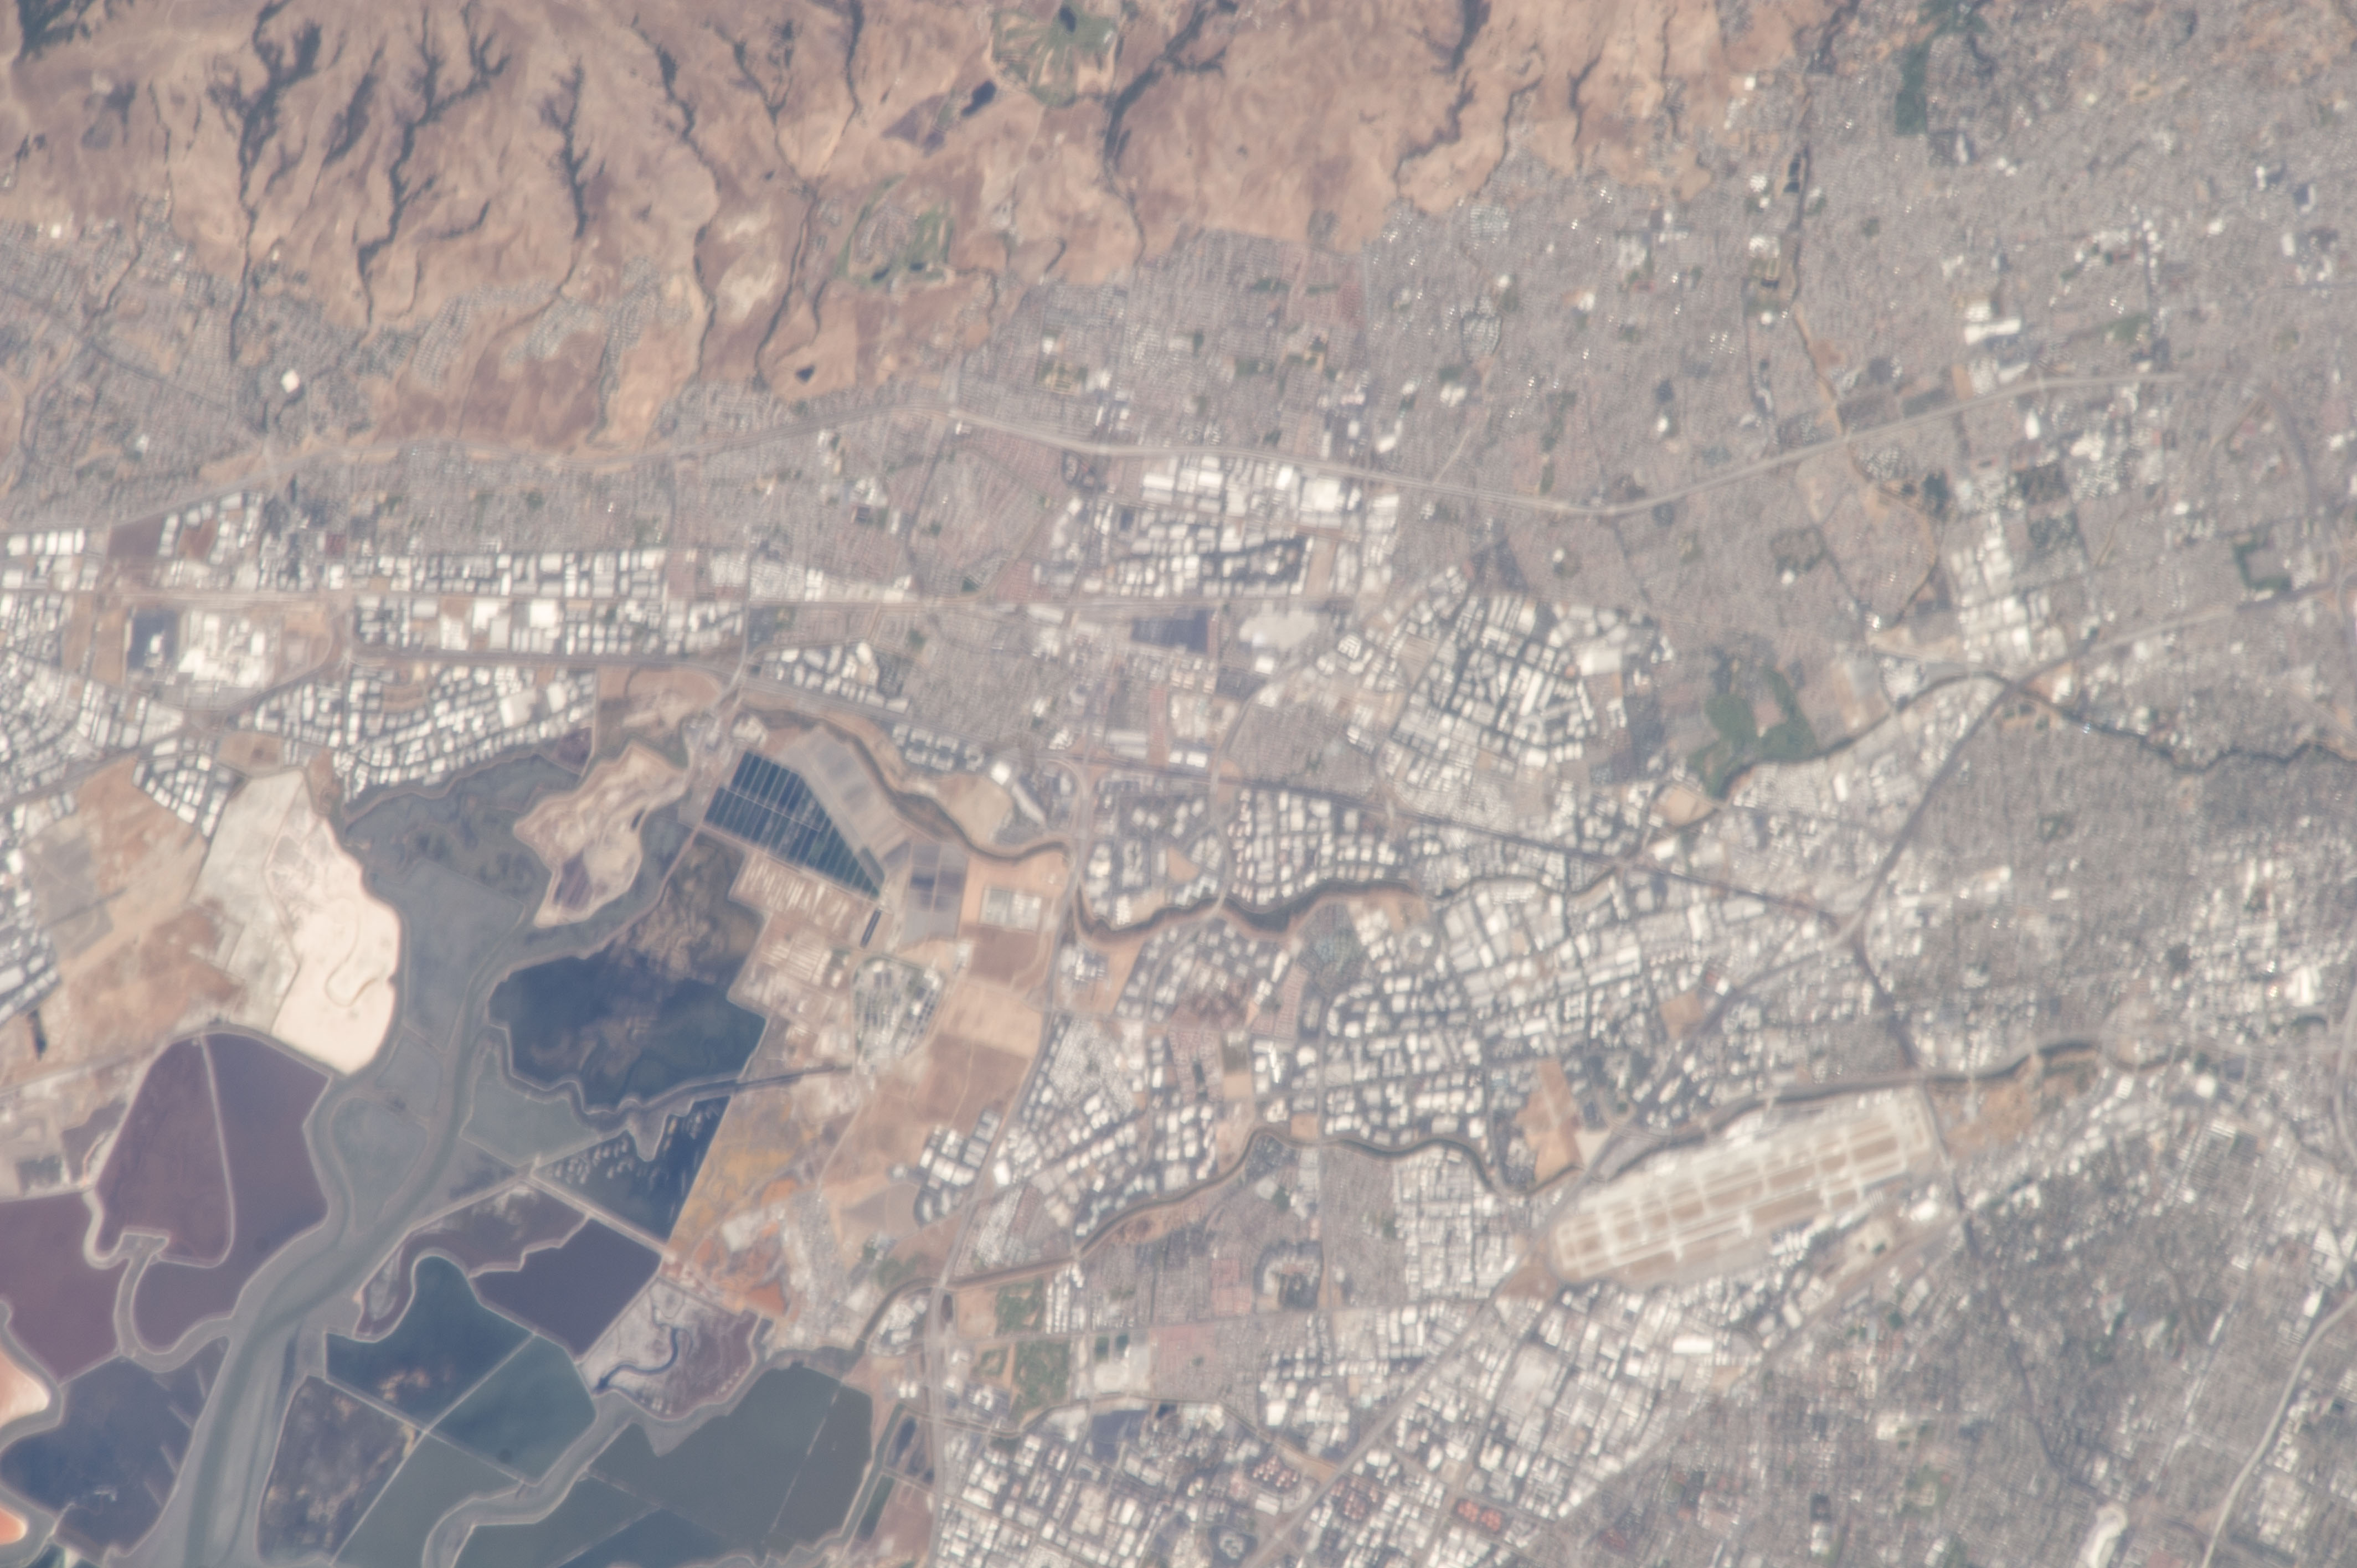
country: USA-CALIFORNIA
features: CY.
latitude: 37.4
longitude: -121.9
